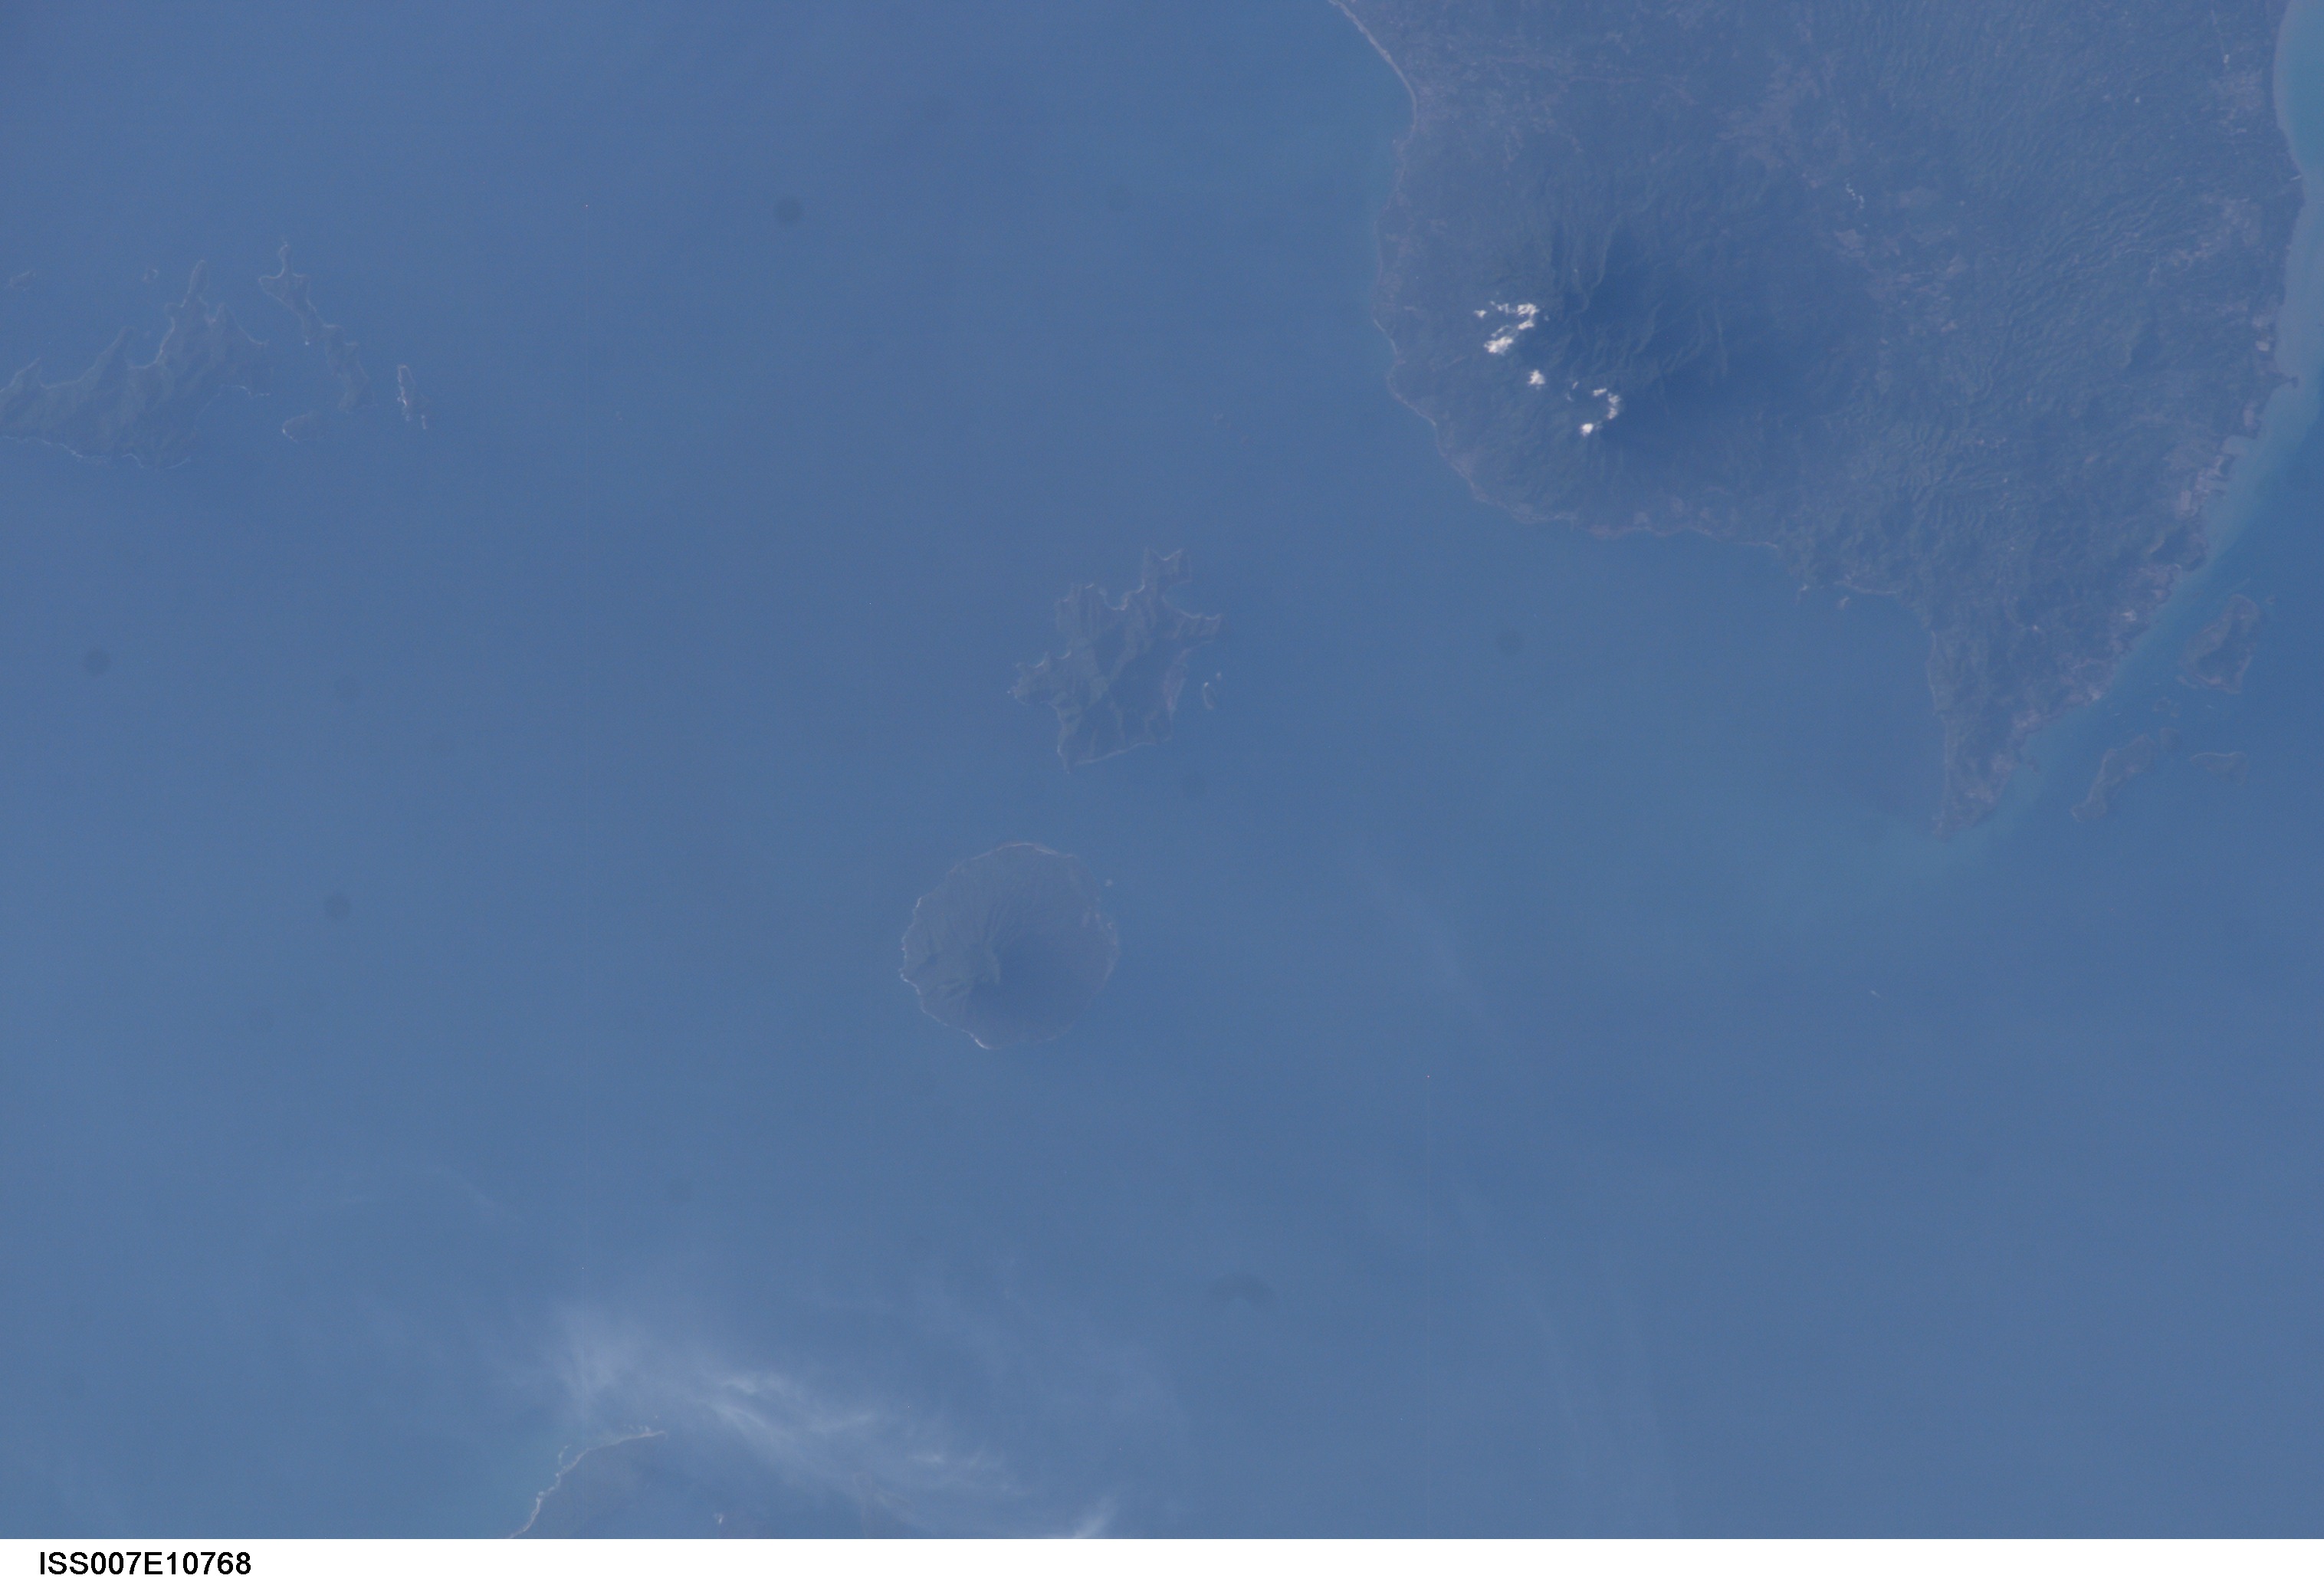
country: INDONESIA-S
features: SEBESI ISLAND, MT. RAJABASA
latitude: -5.5
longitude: 105.5
